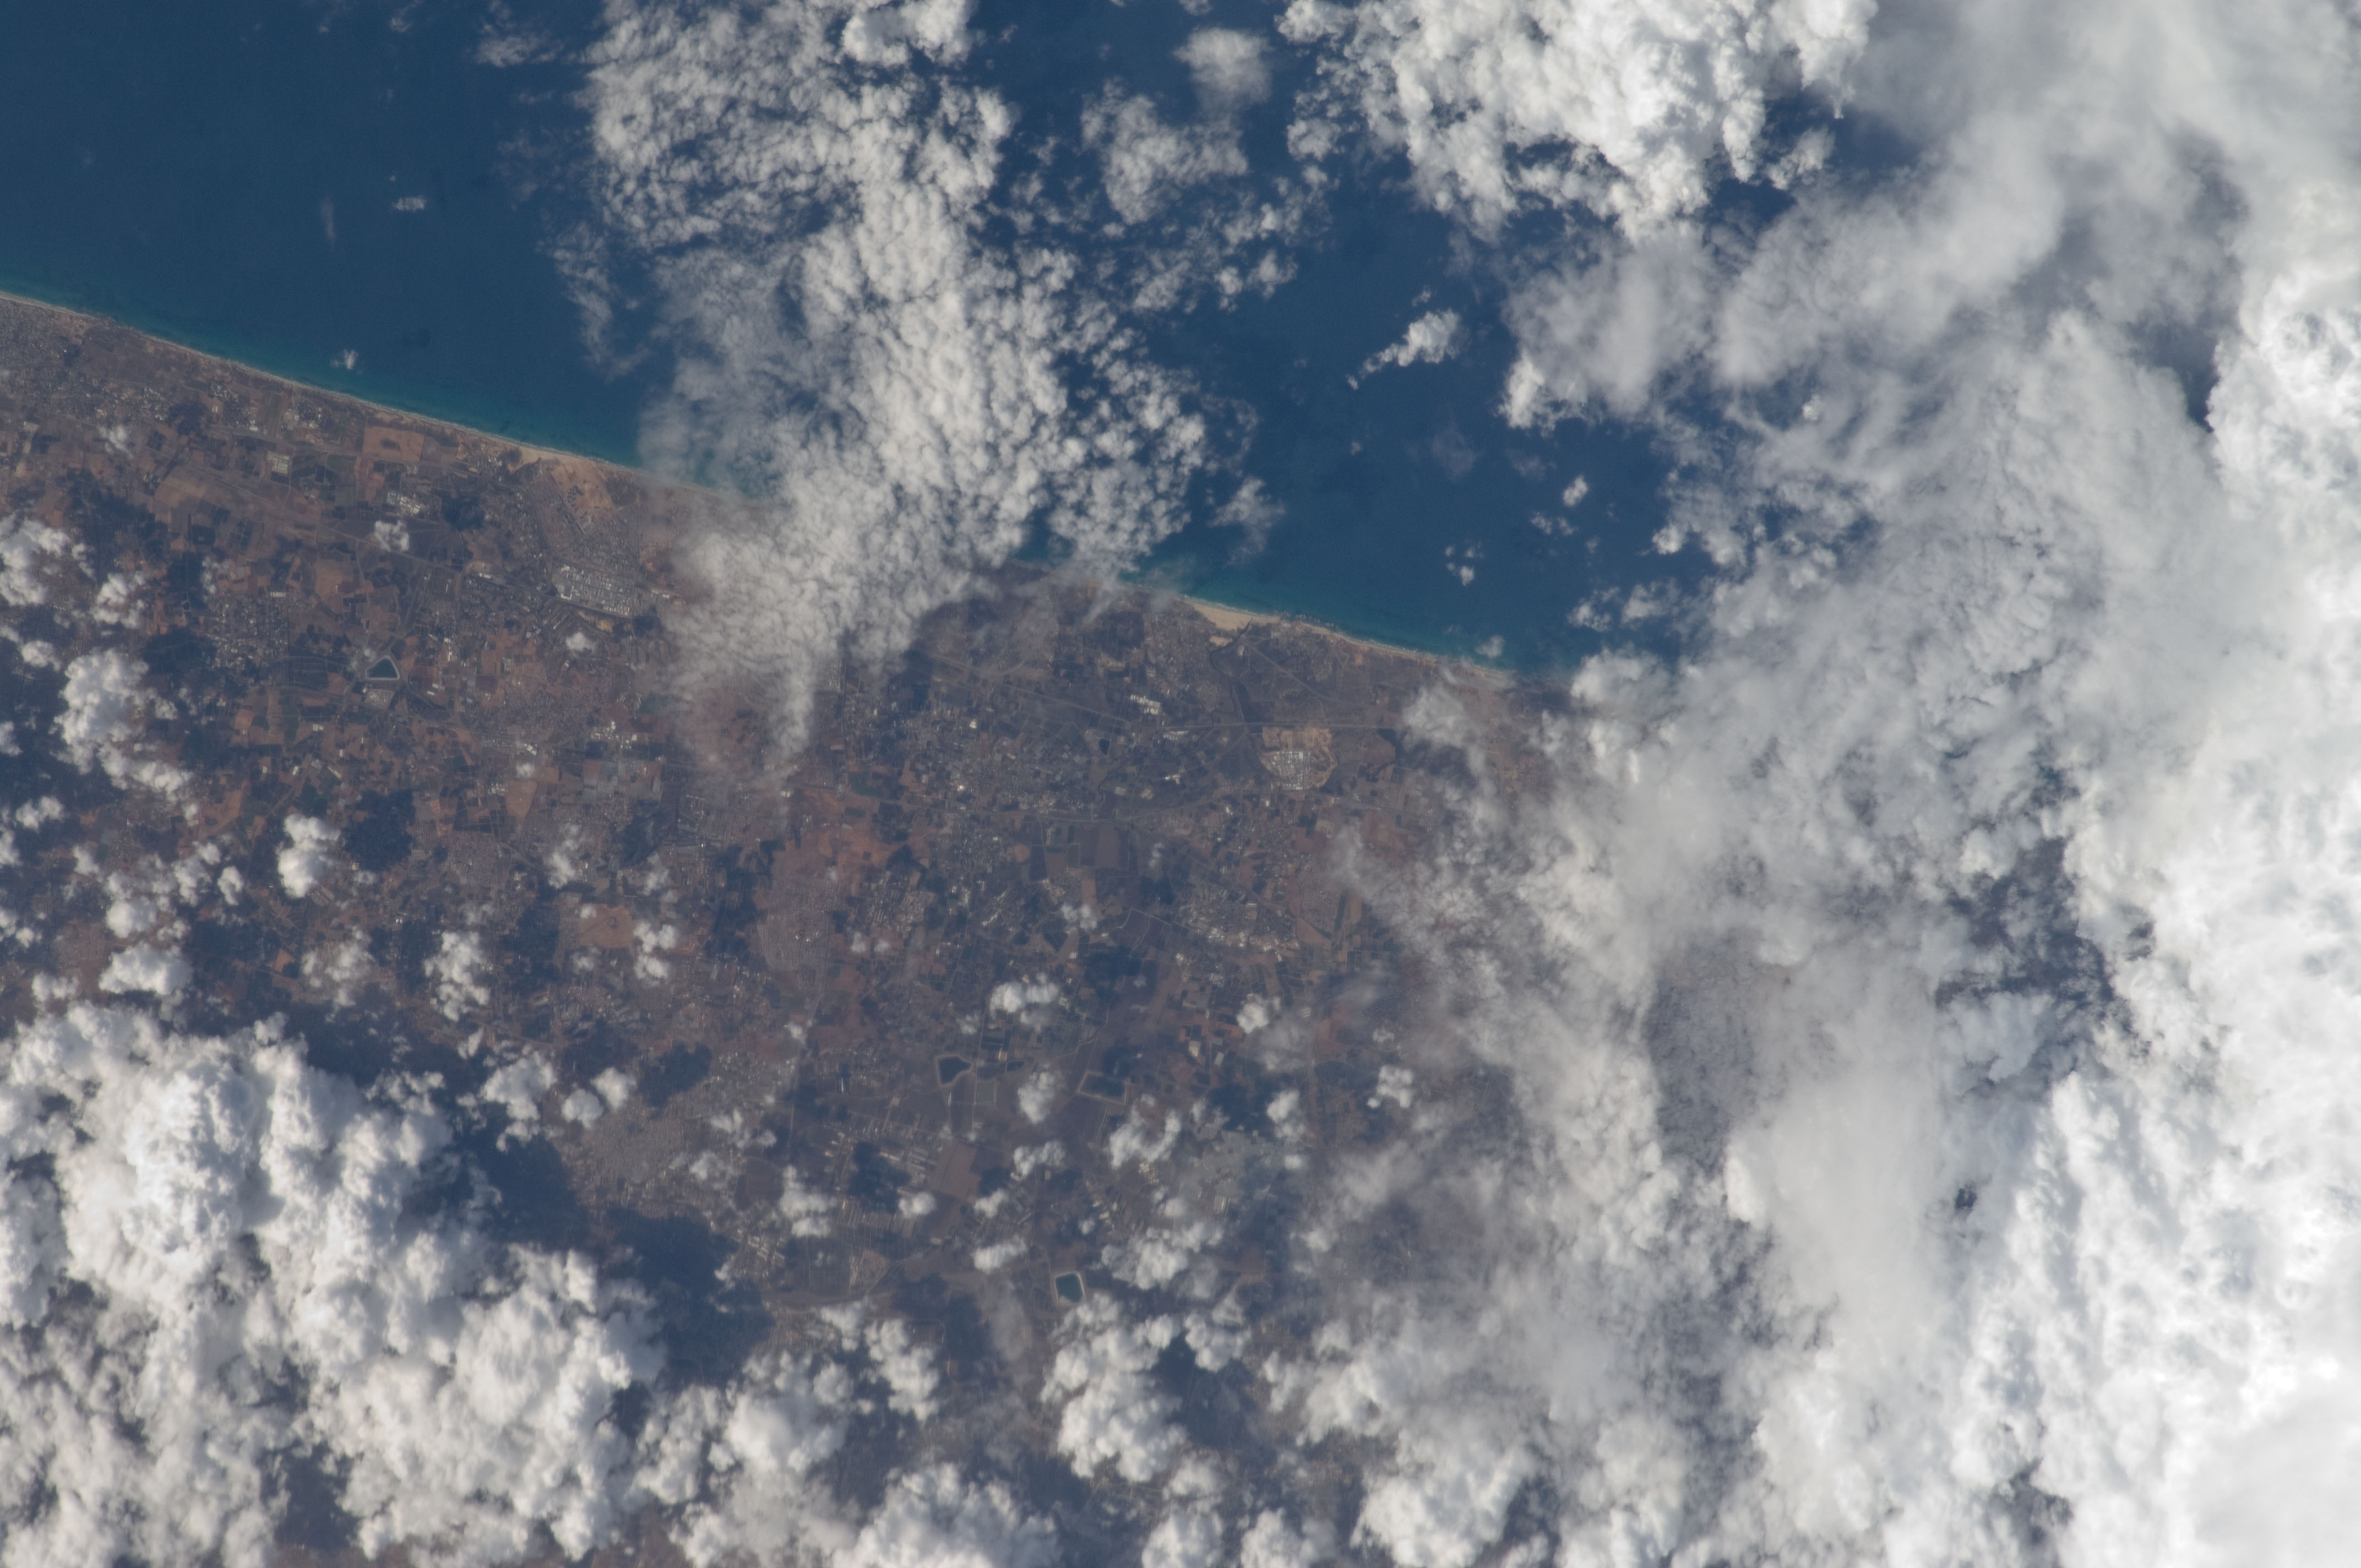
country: ISRAEL
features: MEDITERRANEAN S., NETANYA, AGR.
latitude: 32.4
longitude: 34.8
